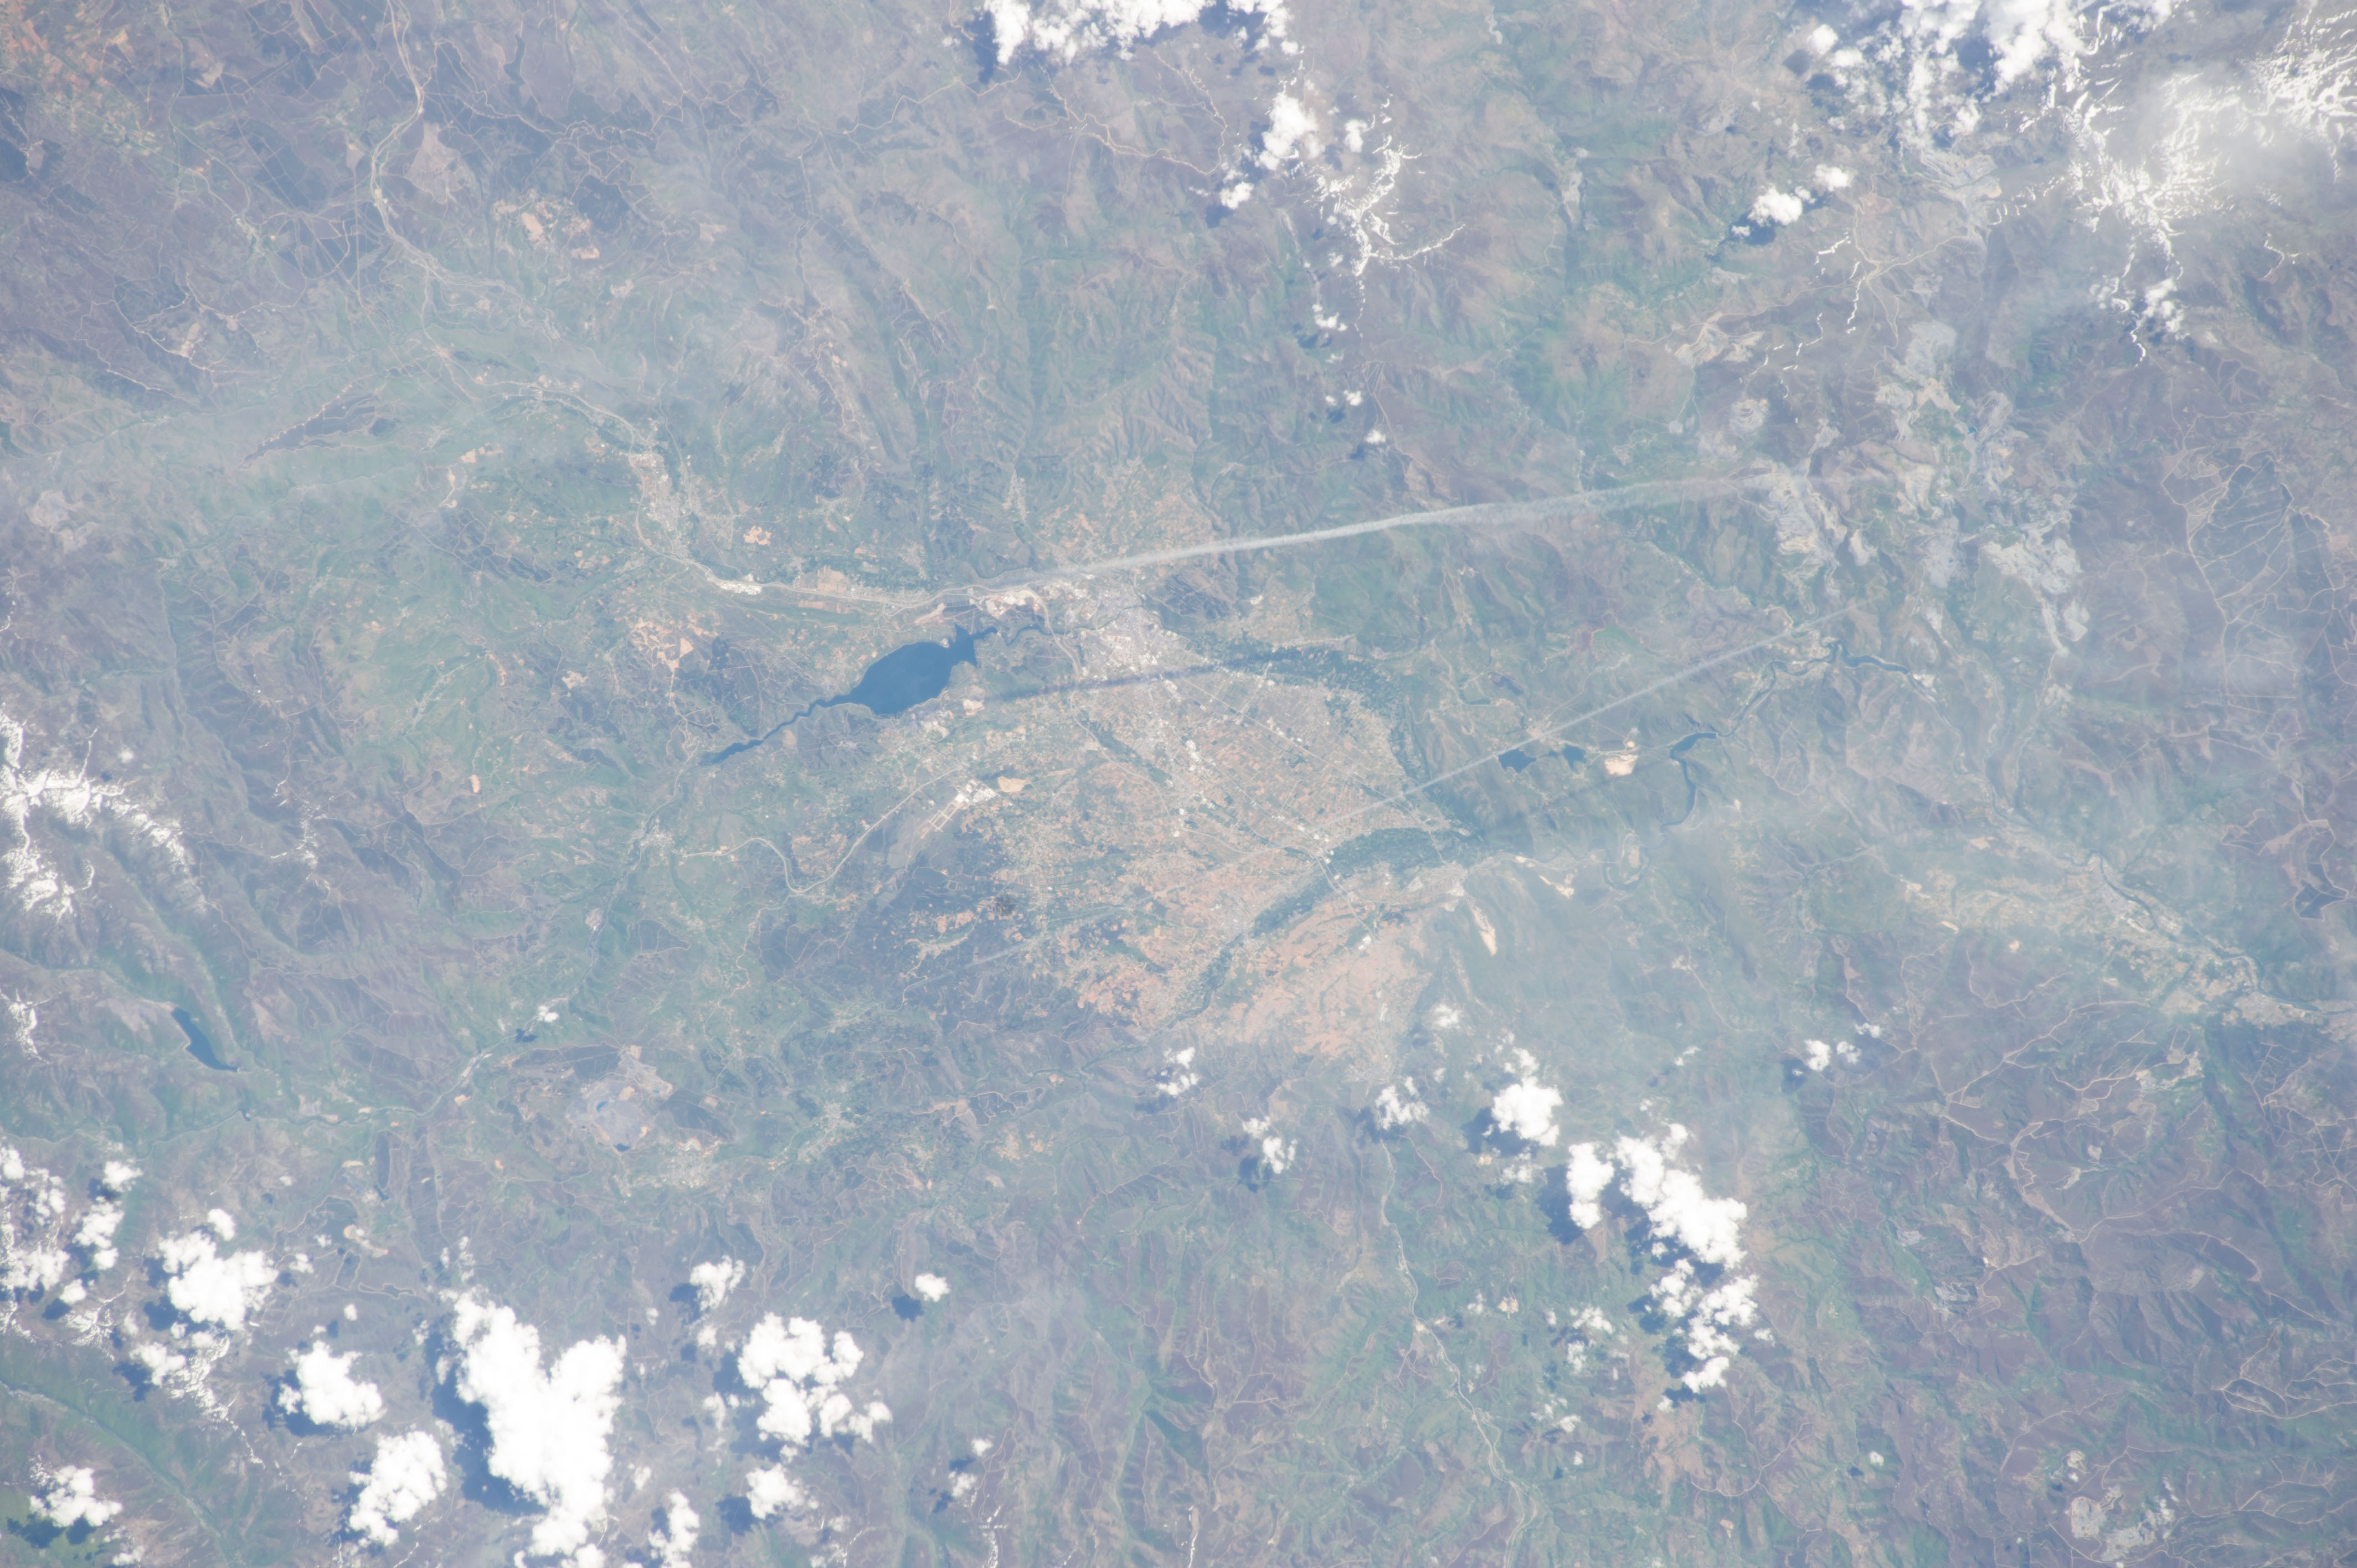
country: SPAIN
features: GOLF CLUB EL BIERZO, BARCELONA RESERVOIR, PONFERRADA CITY
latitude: 42.6
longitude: -6.7
